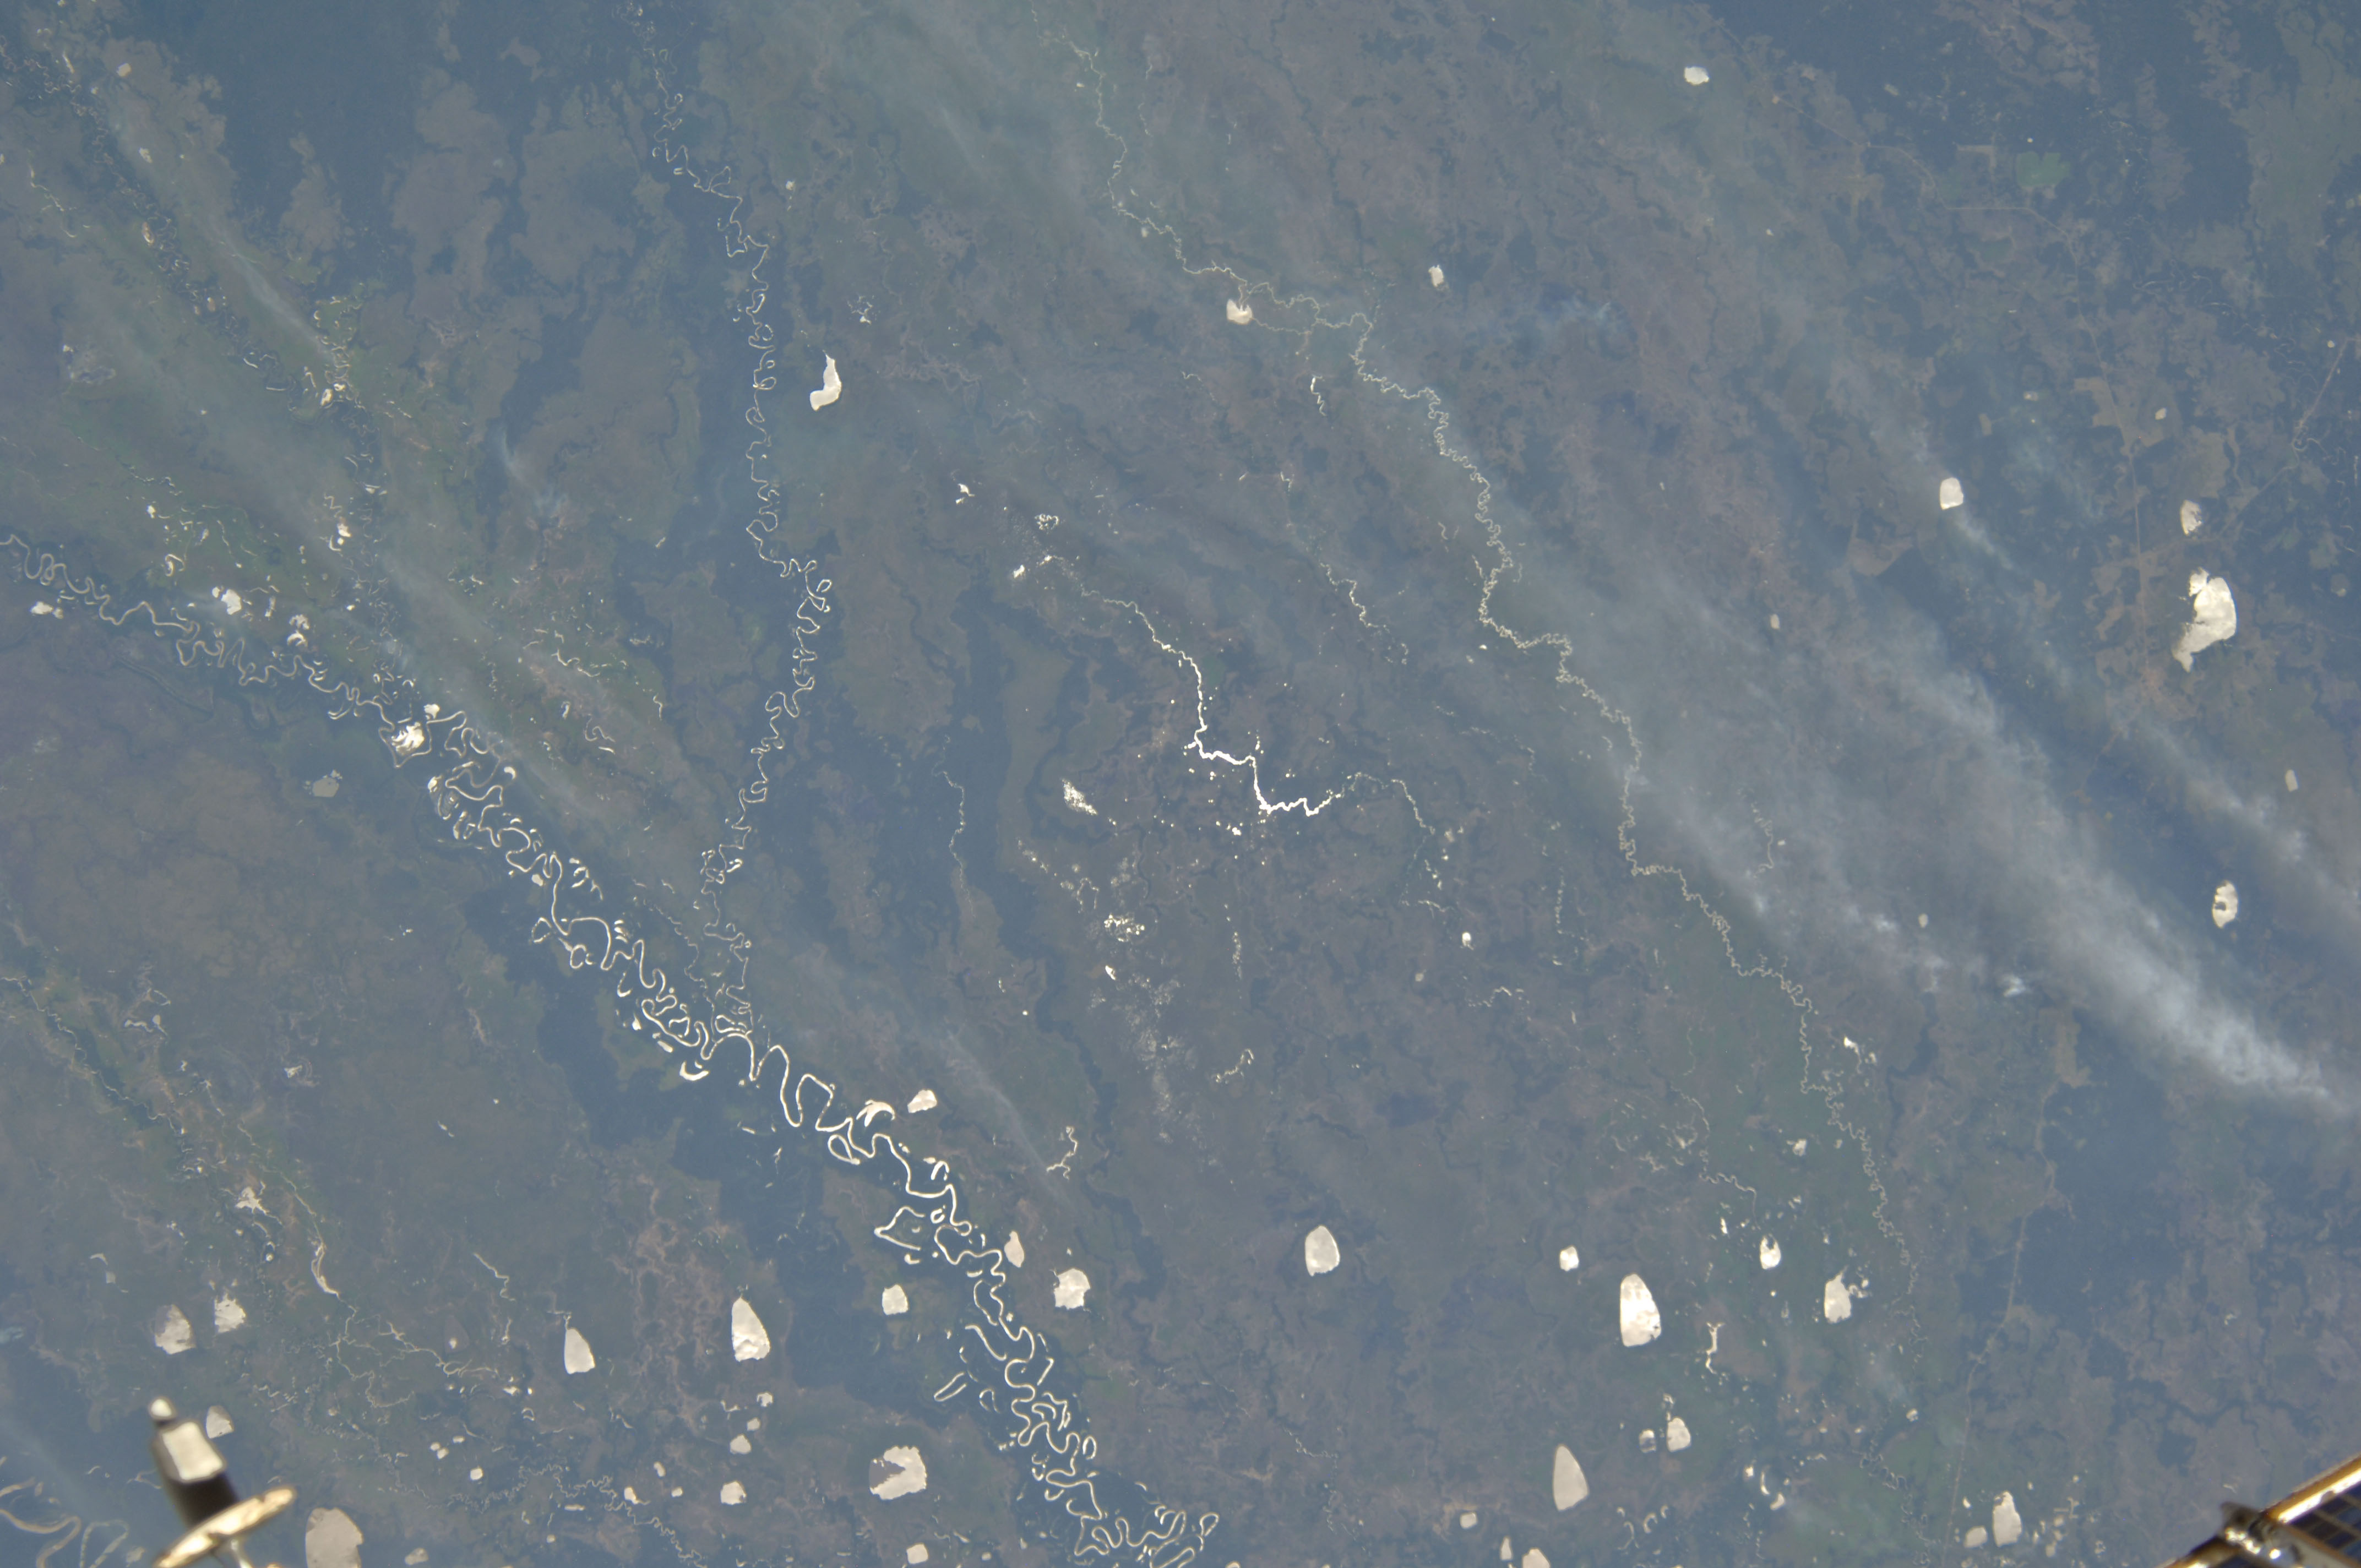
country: BOLIVIA
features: RIO BENI PLAINS, RIVERS & LAKES IN GLINT
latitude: -15.5
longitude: -65.5
